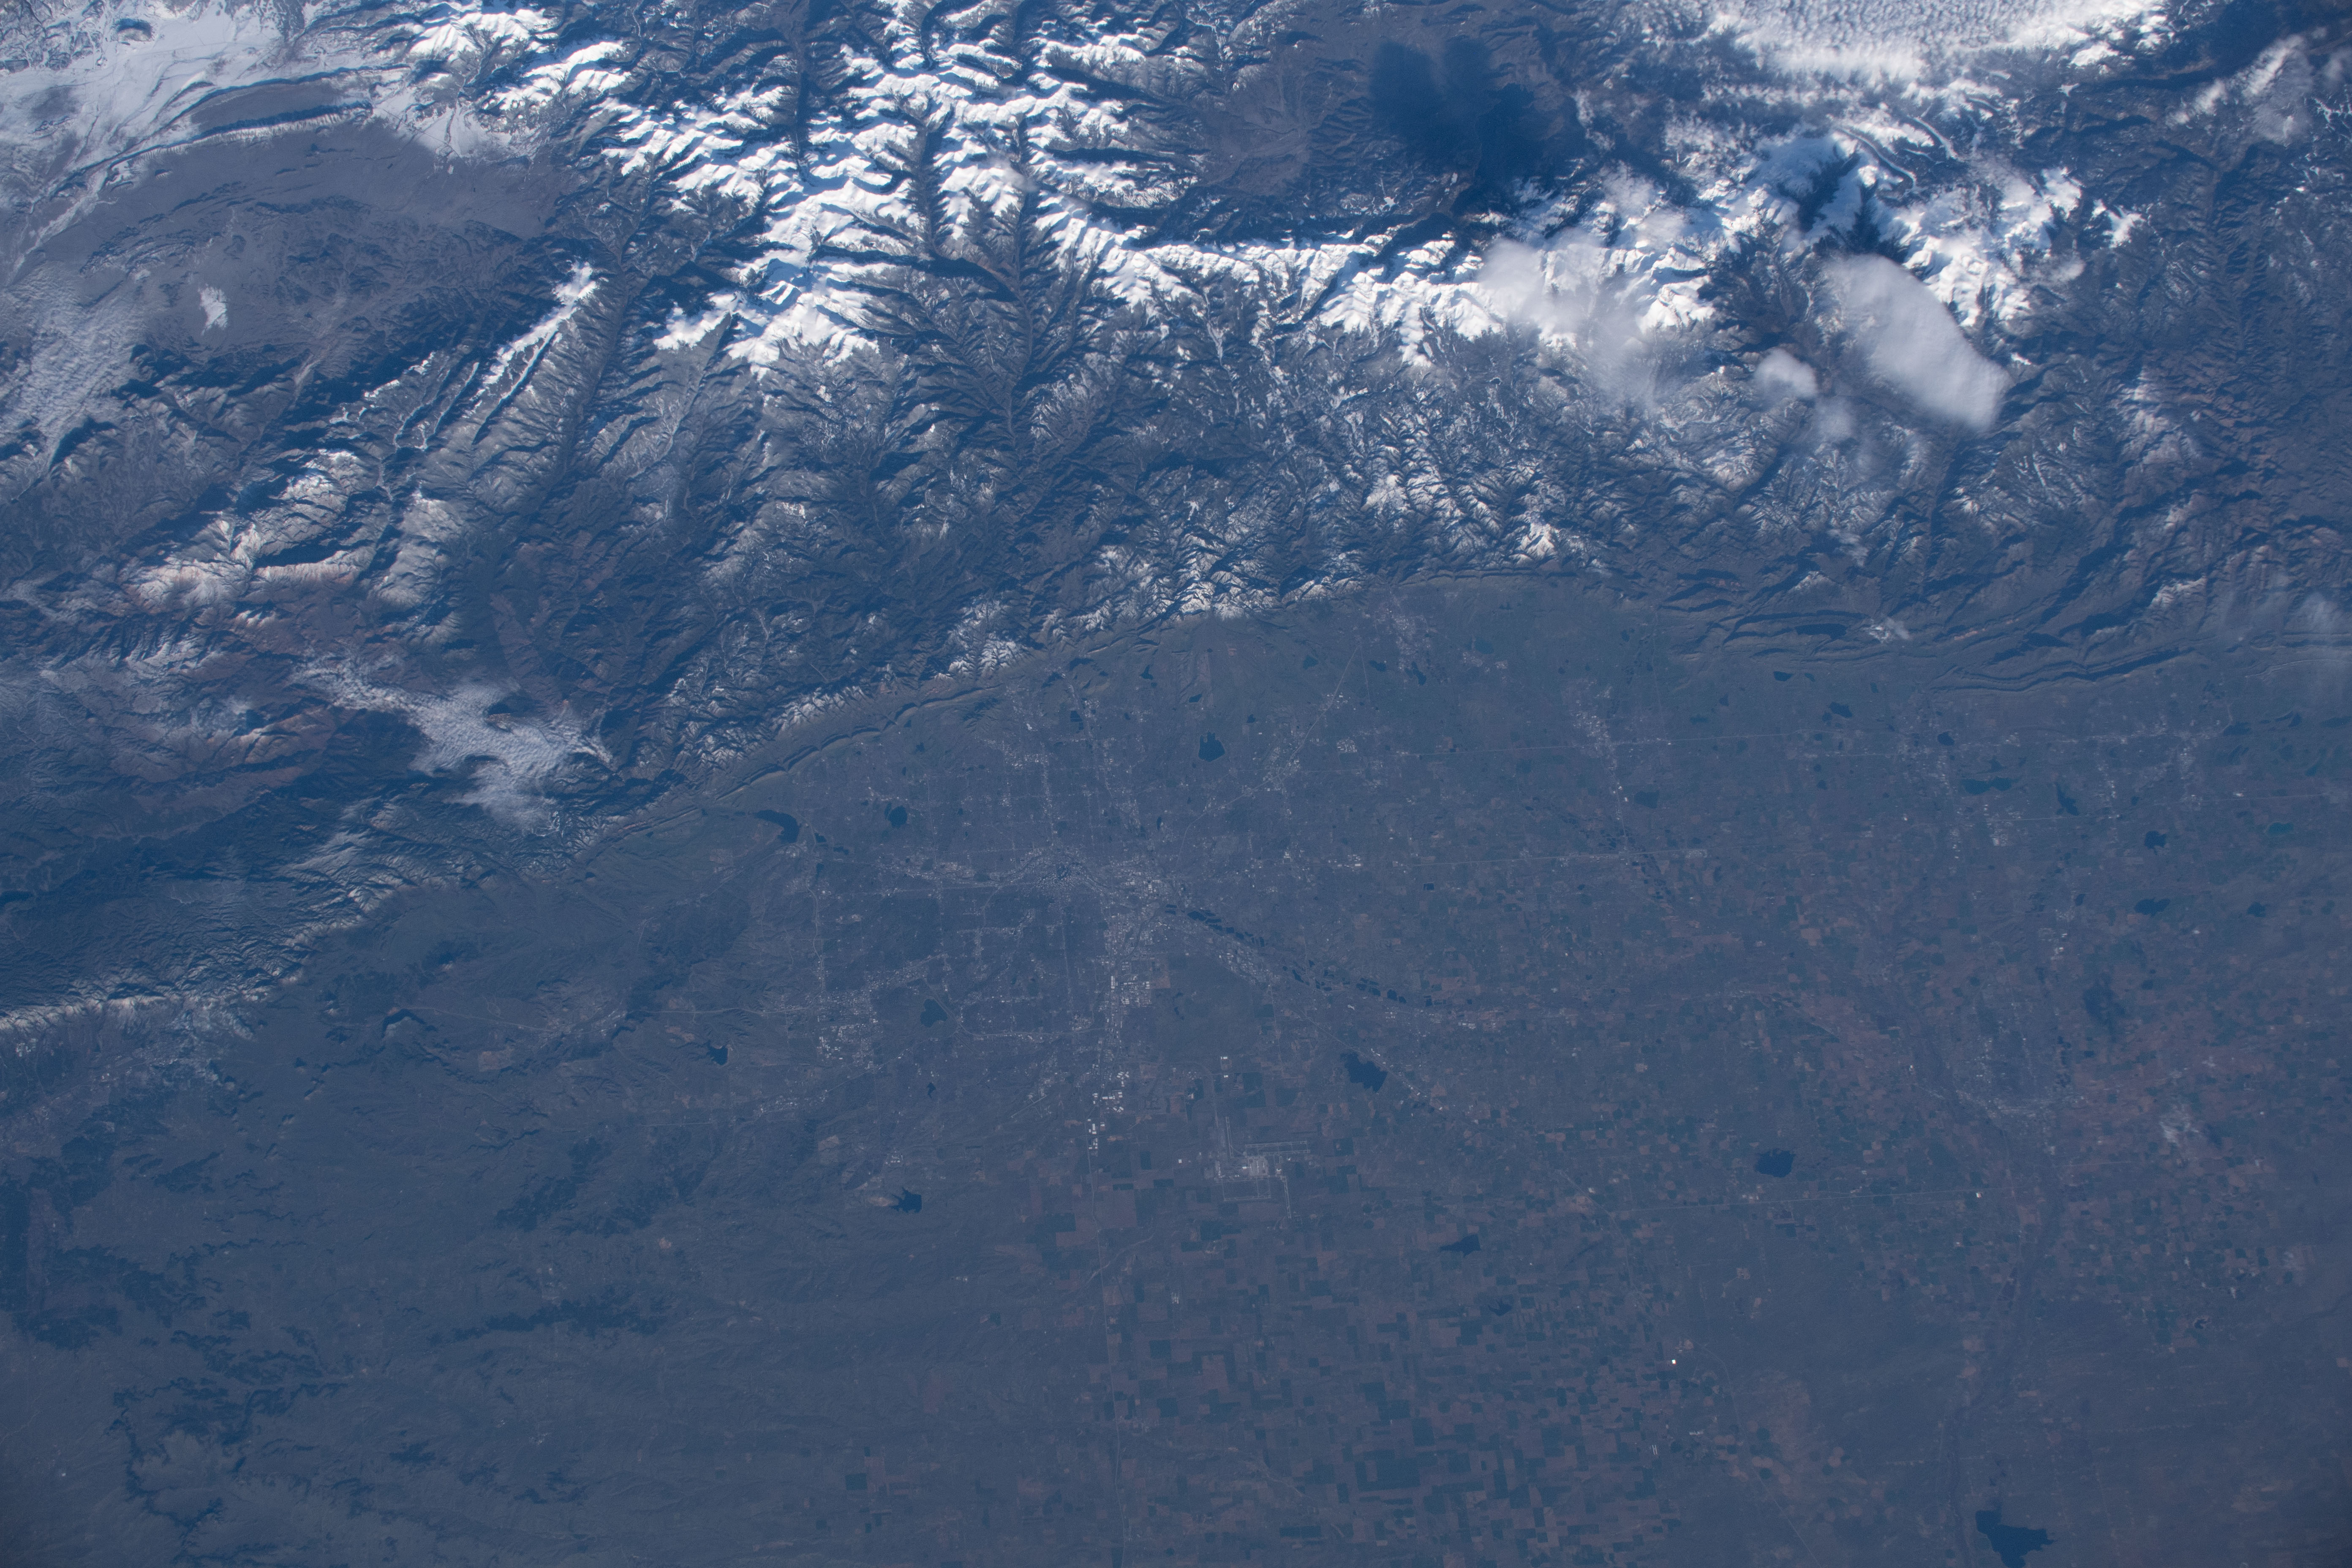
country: USA-COLORADO
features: ROCKY MOUNTAINS, DENVER, GRAND LAKE
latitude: 39.8
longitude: -105.1
